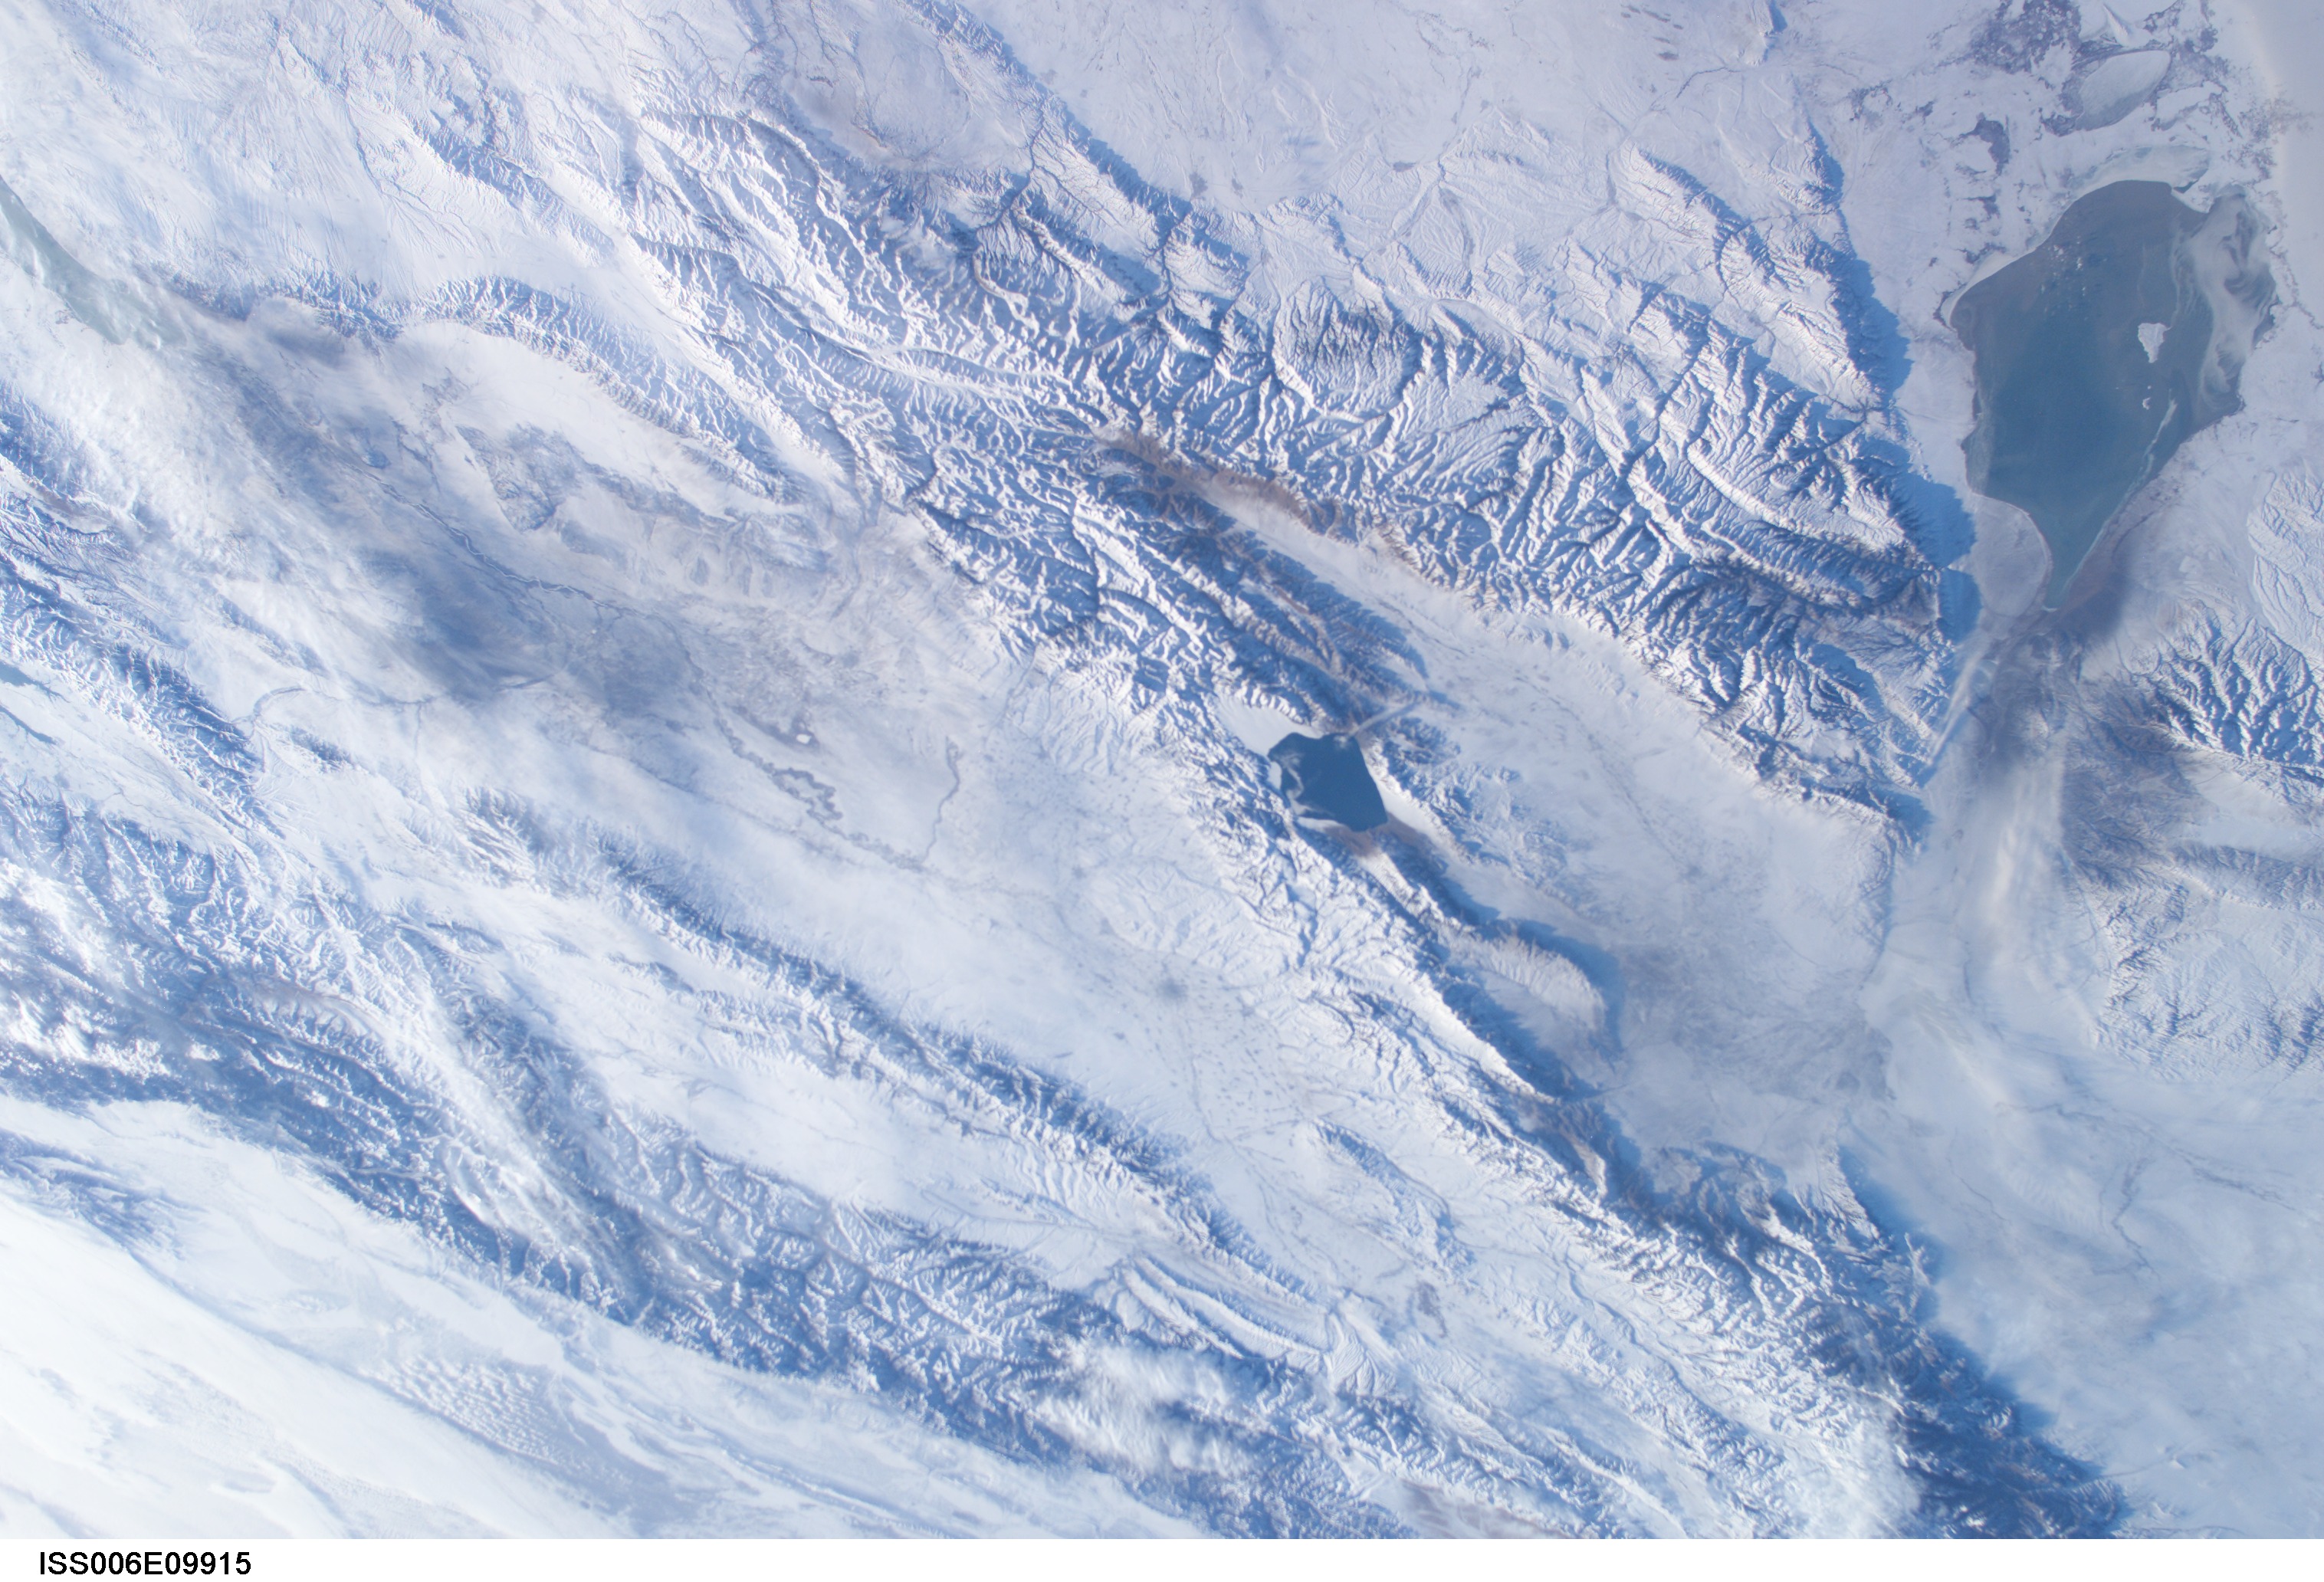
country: CHINA
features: LAKE ALAKOL, DZHUNGARSKIY RANGE
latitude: 44.5
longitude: 80.5
